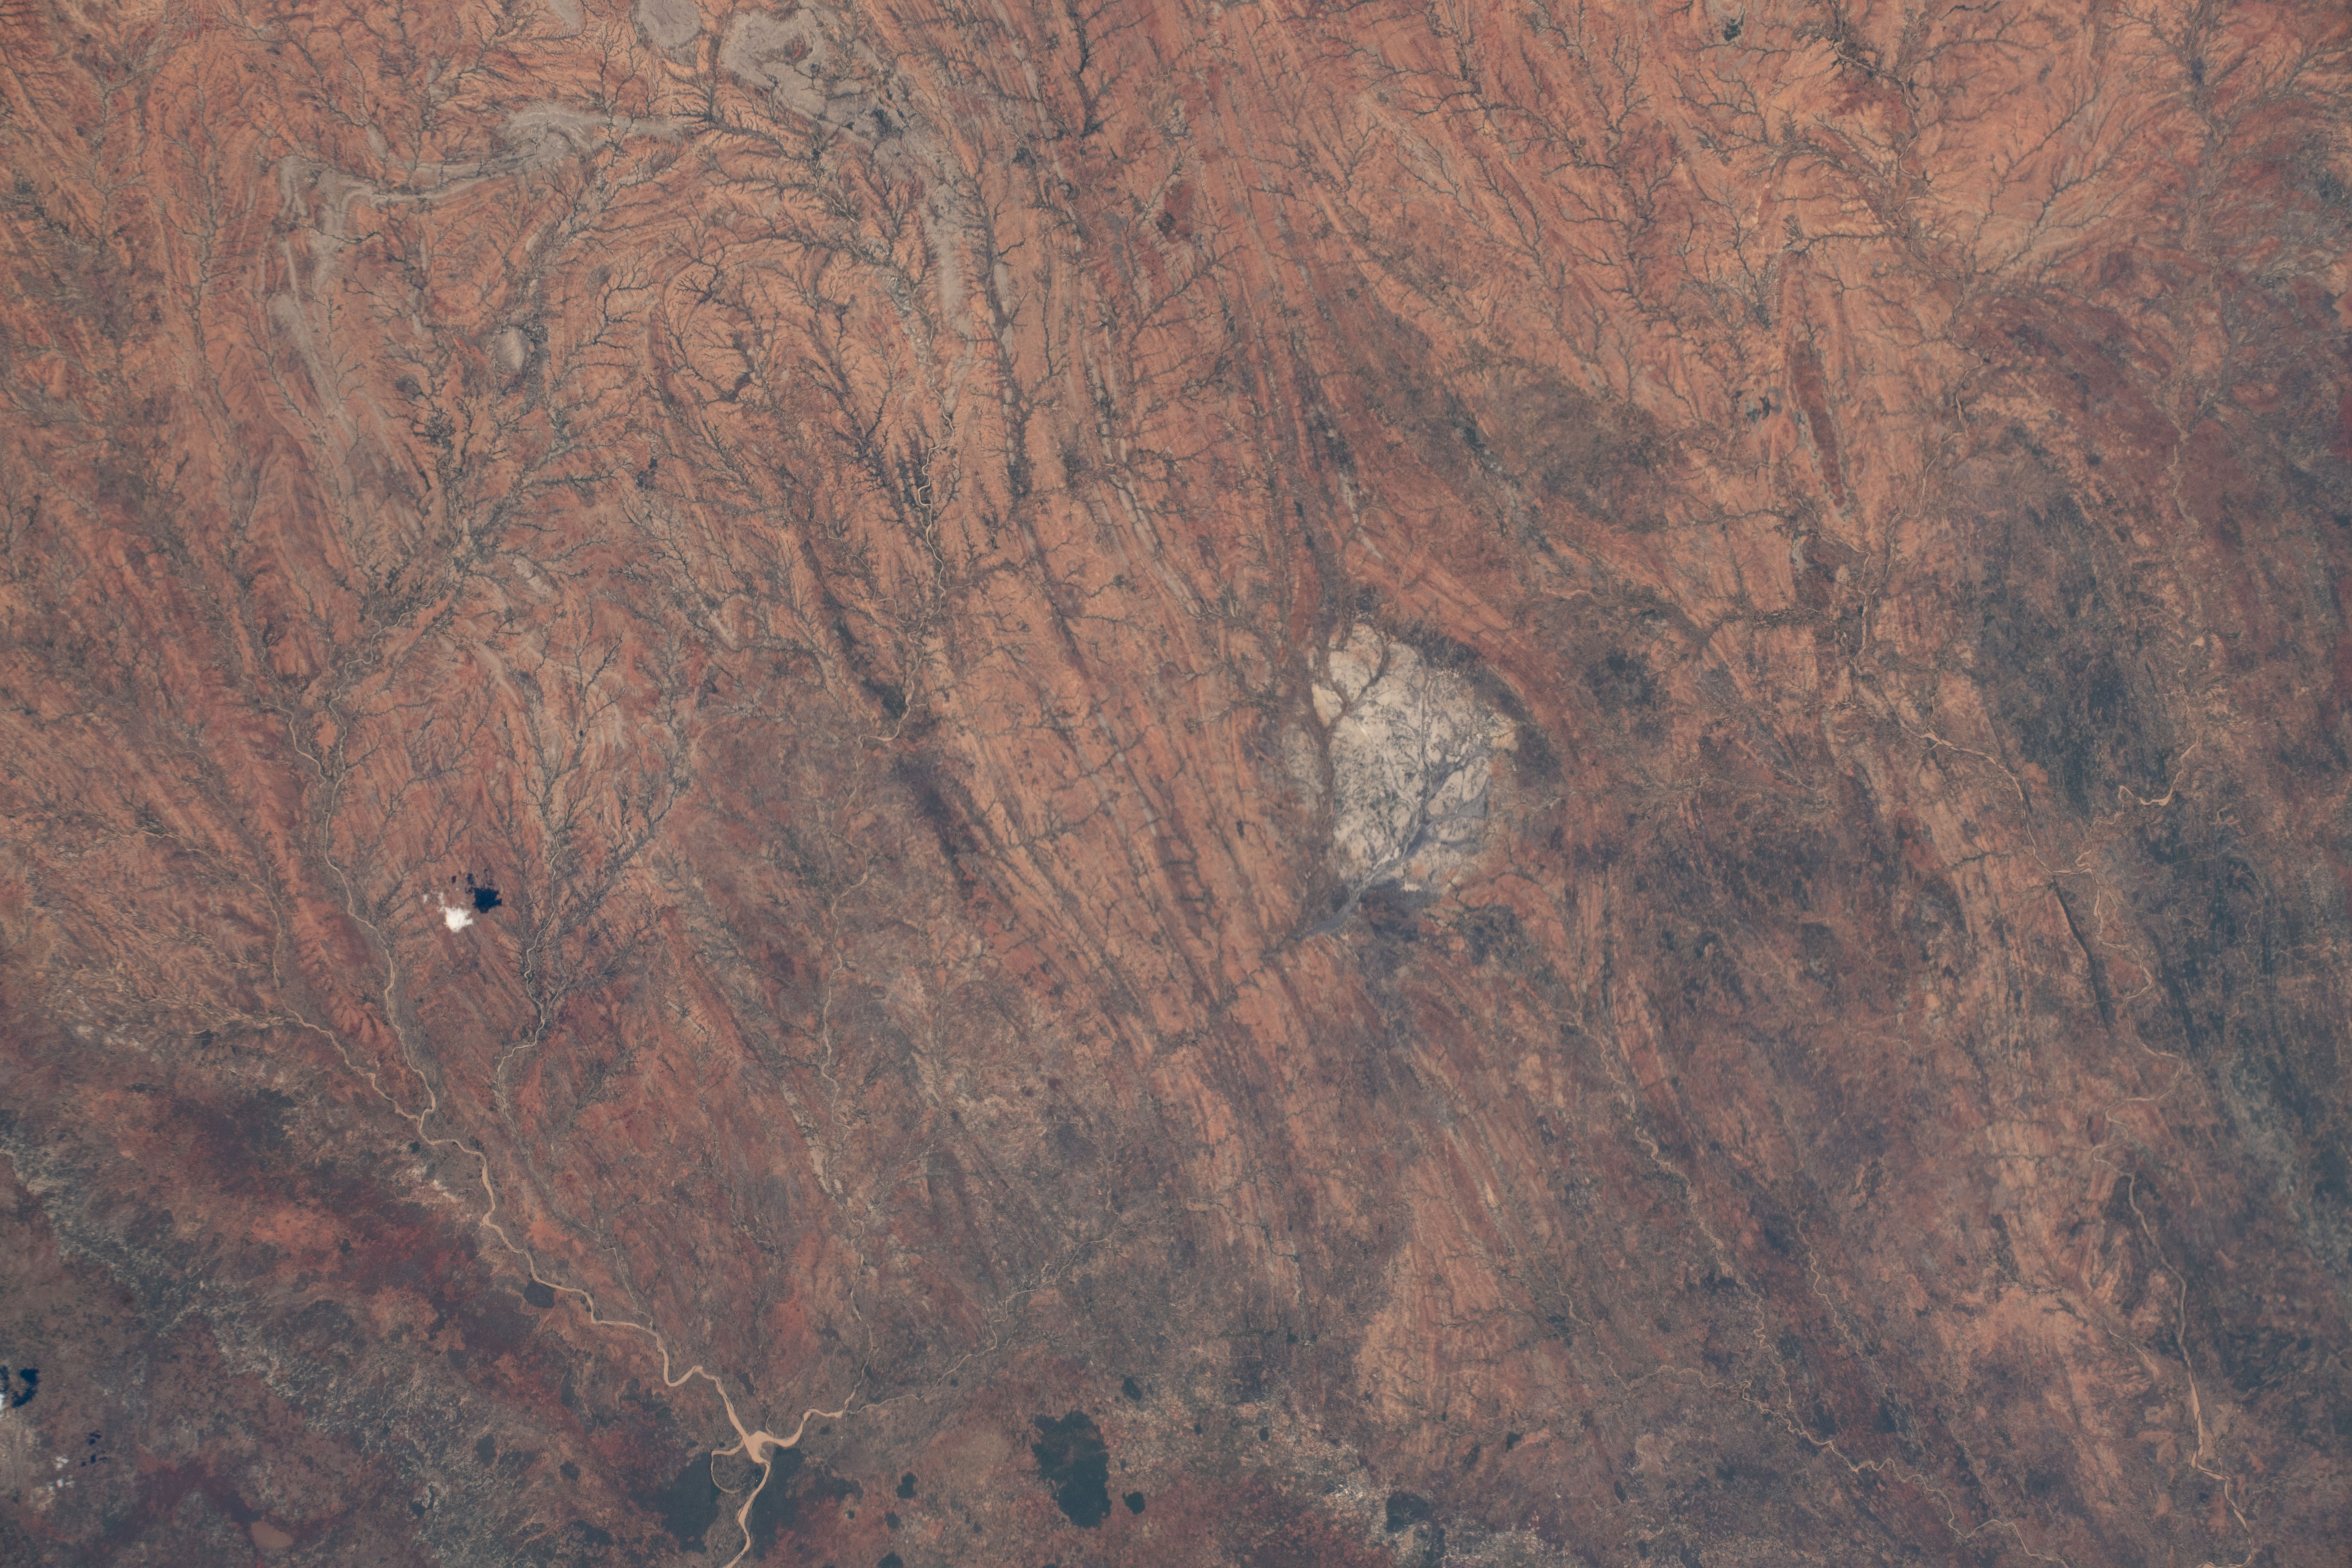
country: MADAGASCAR
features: MADAGASCAR, TOLIARA
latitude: -24.5
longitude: 44.9
